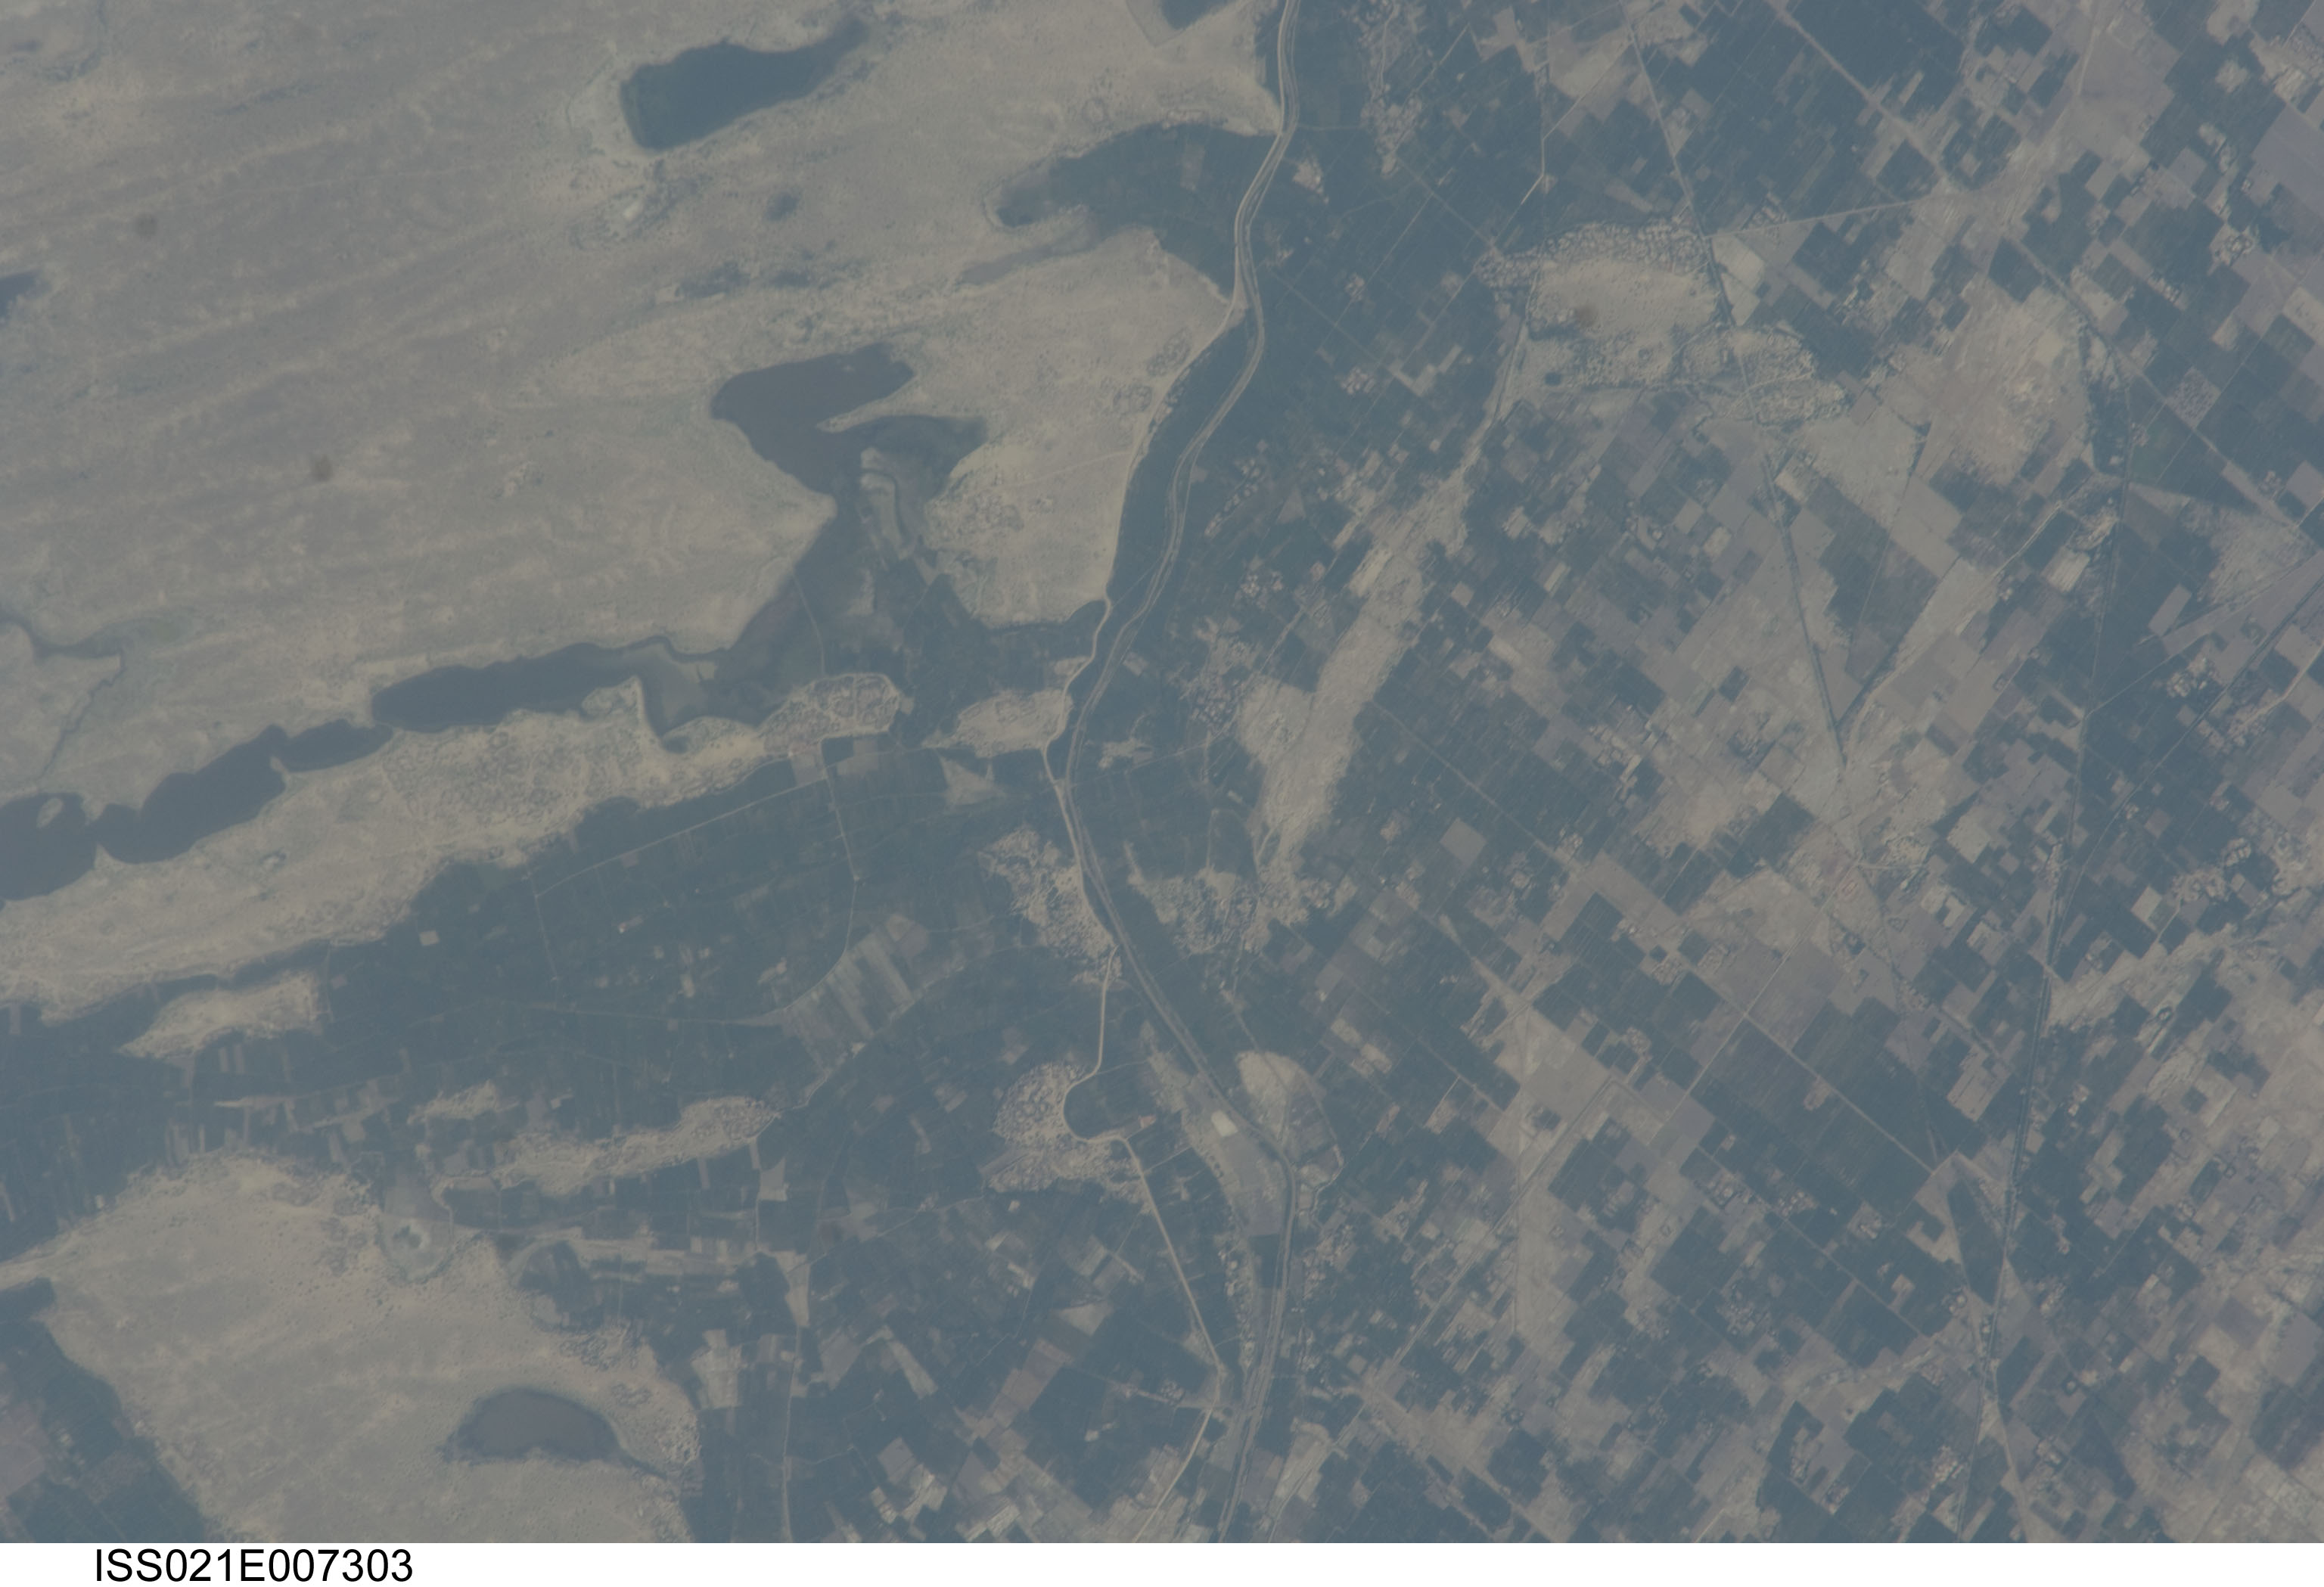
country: PAKISTAN
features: FARMLAND,NARA CANAL,SINDH PROVINCE
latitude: 25.6
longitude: 69.5
